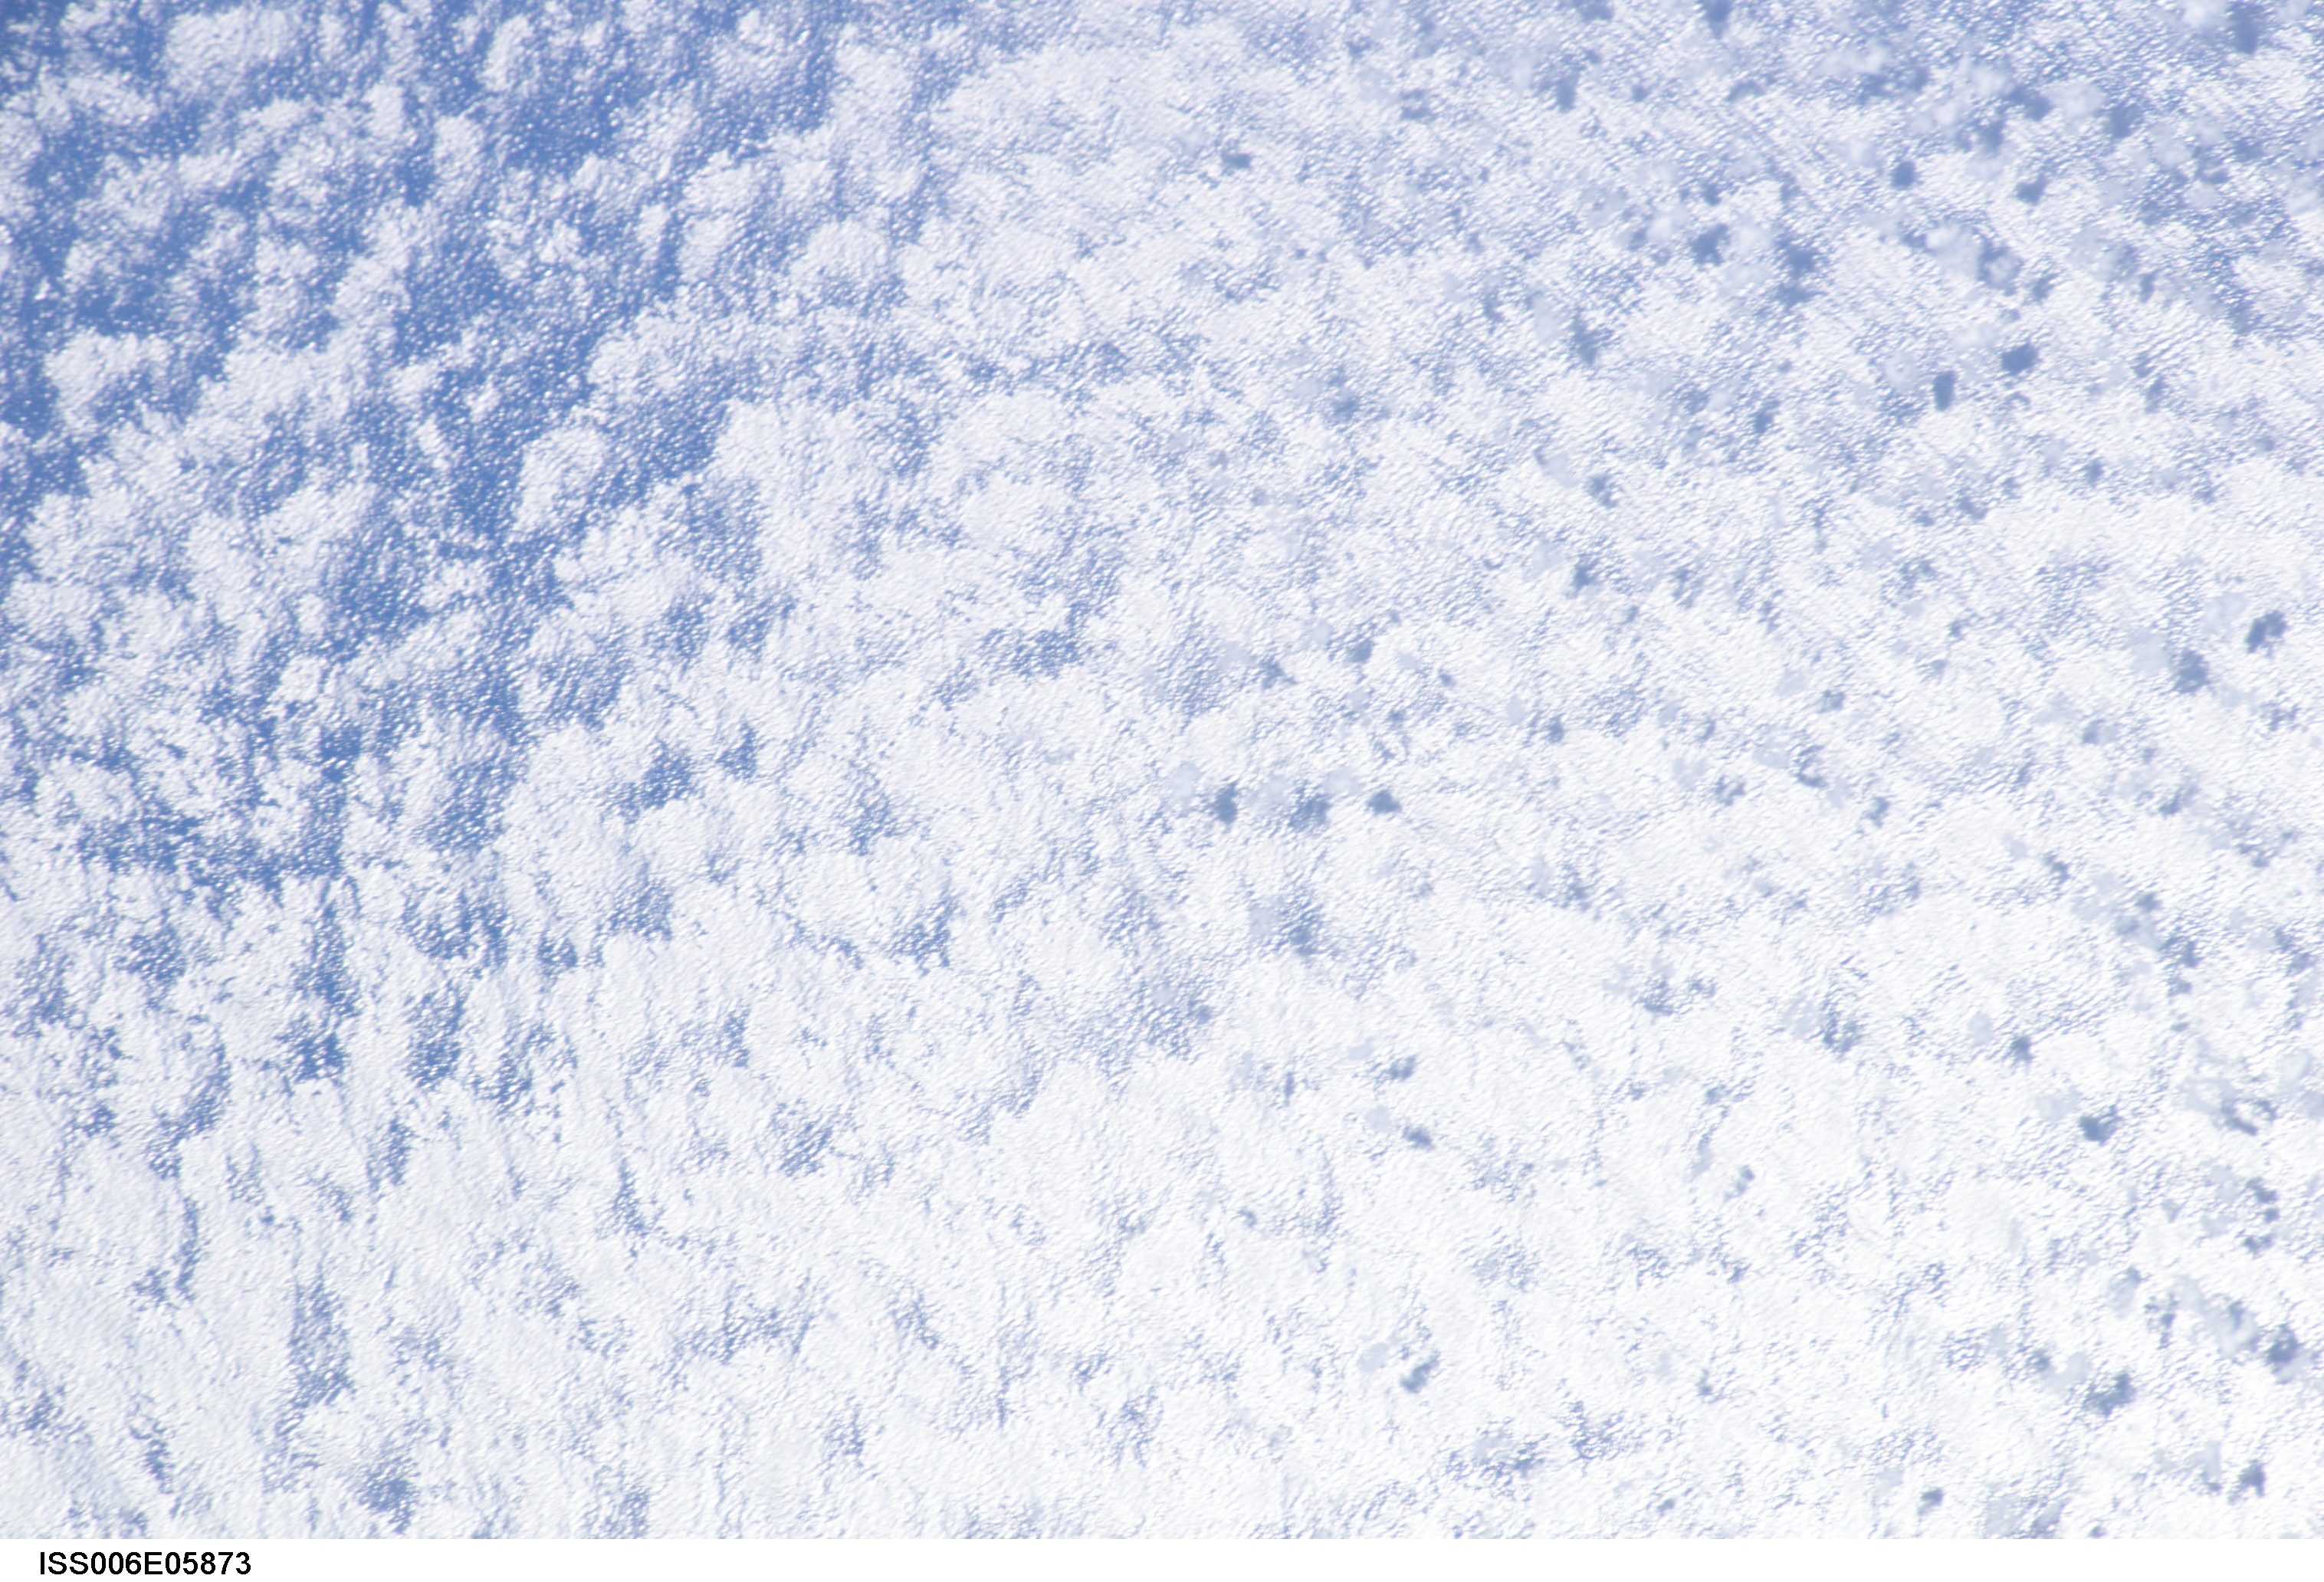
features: LIGHT EARTHOBS
